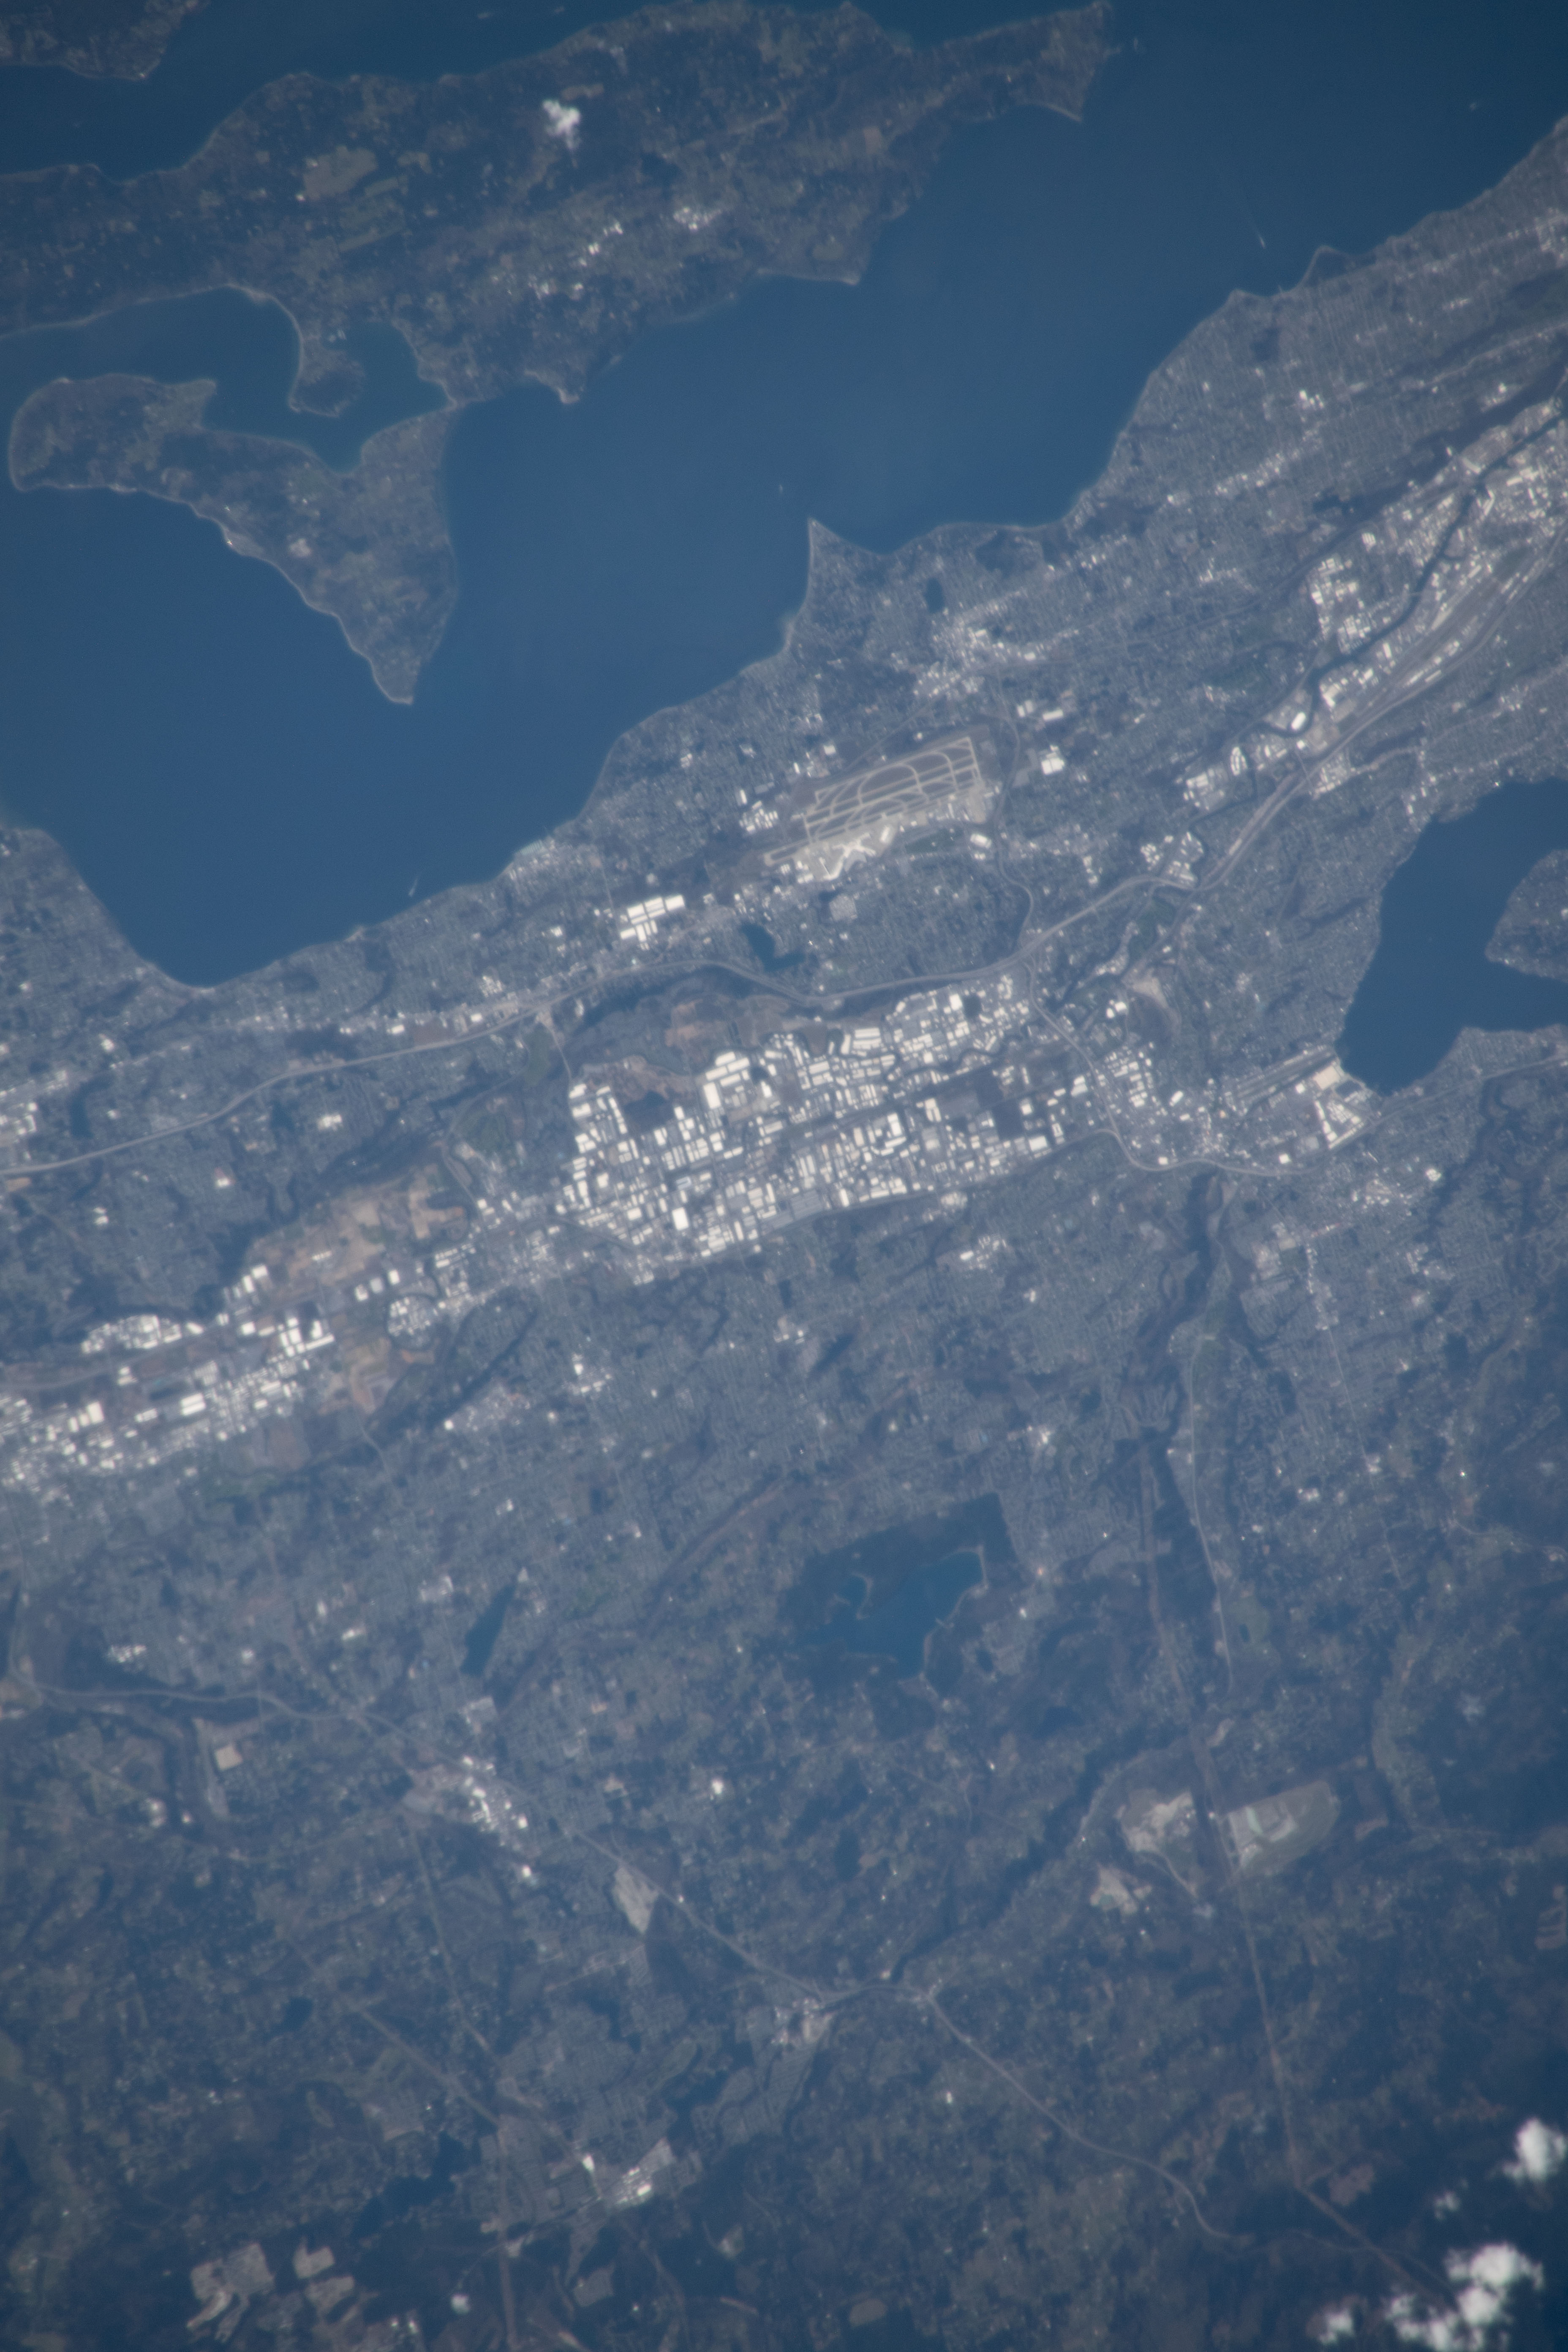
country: USA-WASHINGTON
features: RENTON, MAURY ISLAND, LAKE YOUNGS
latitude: 47.4
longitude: -122.2
